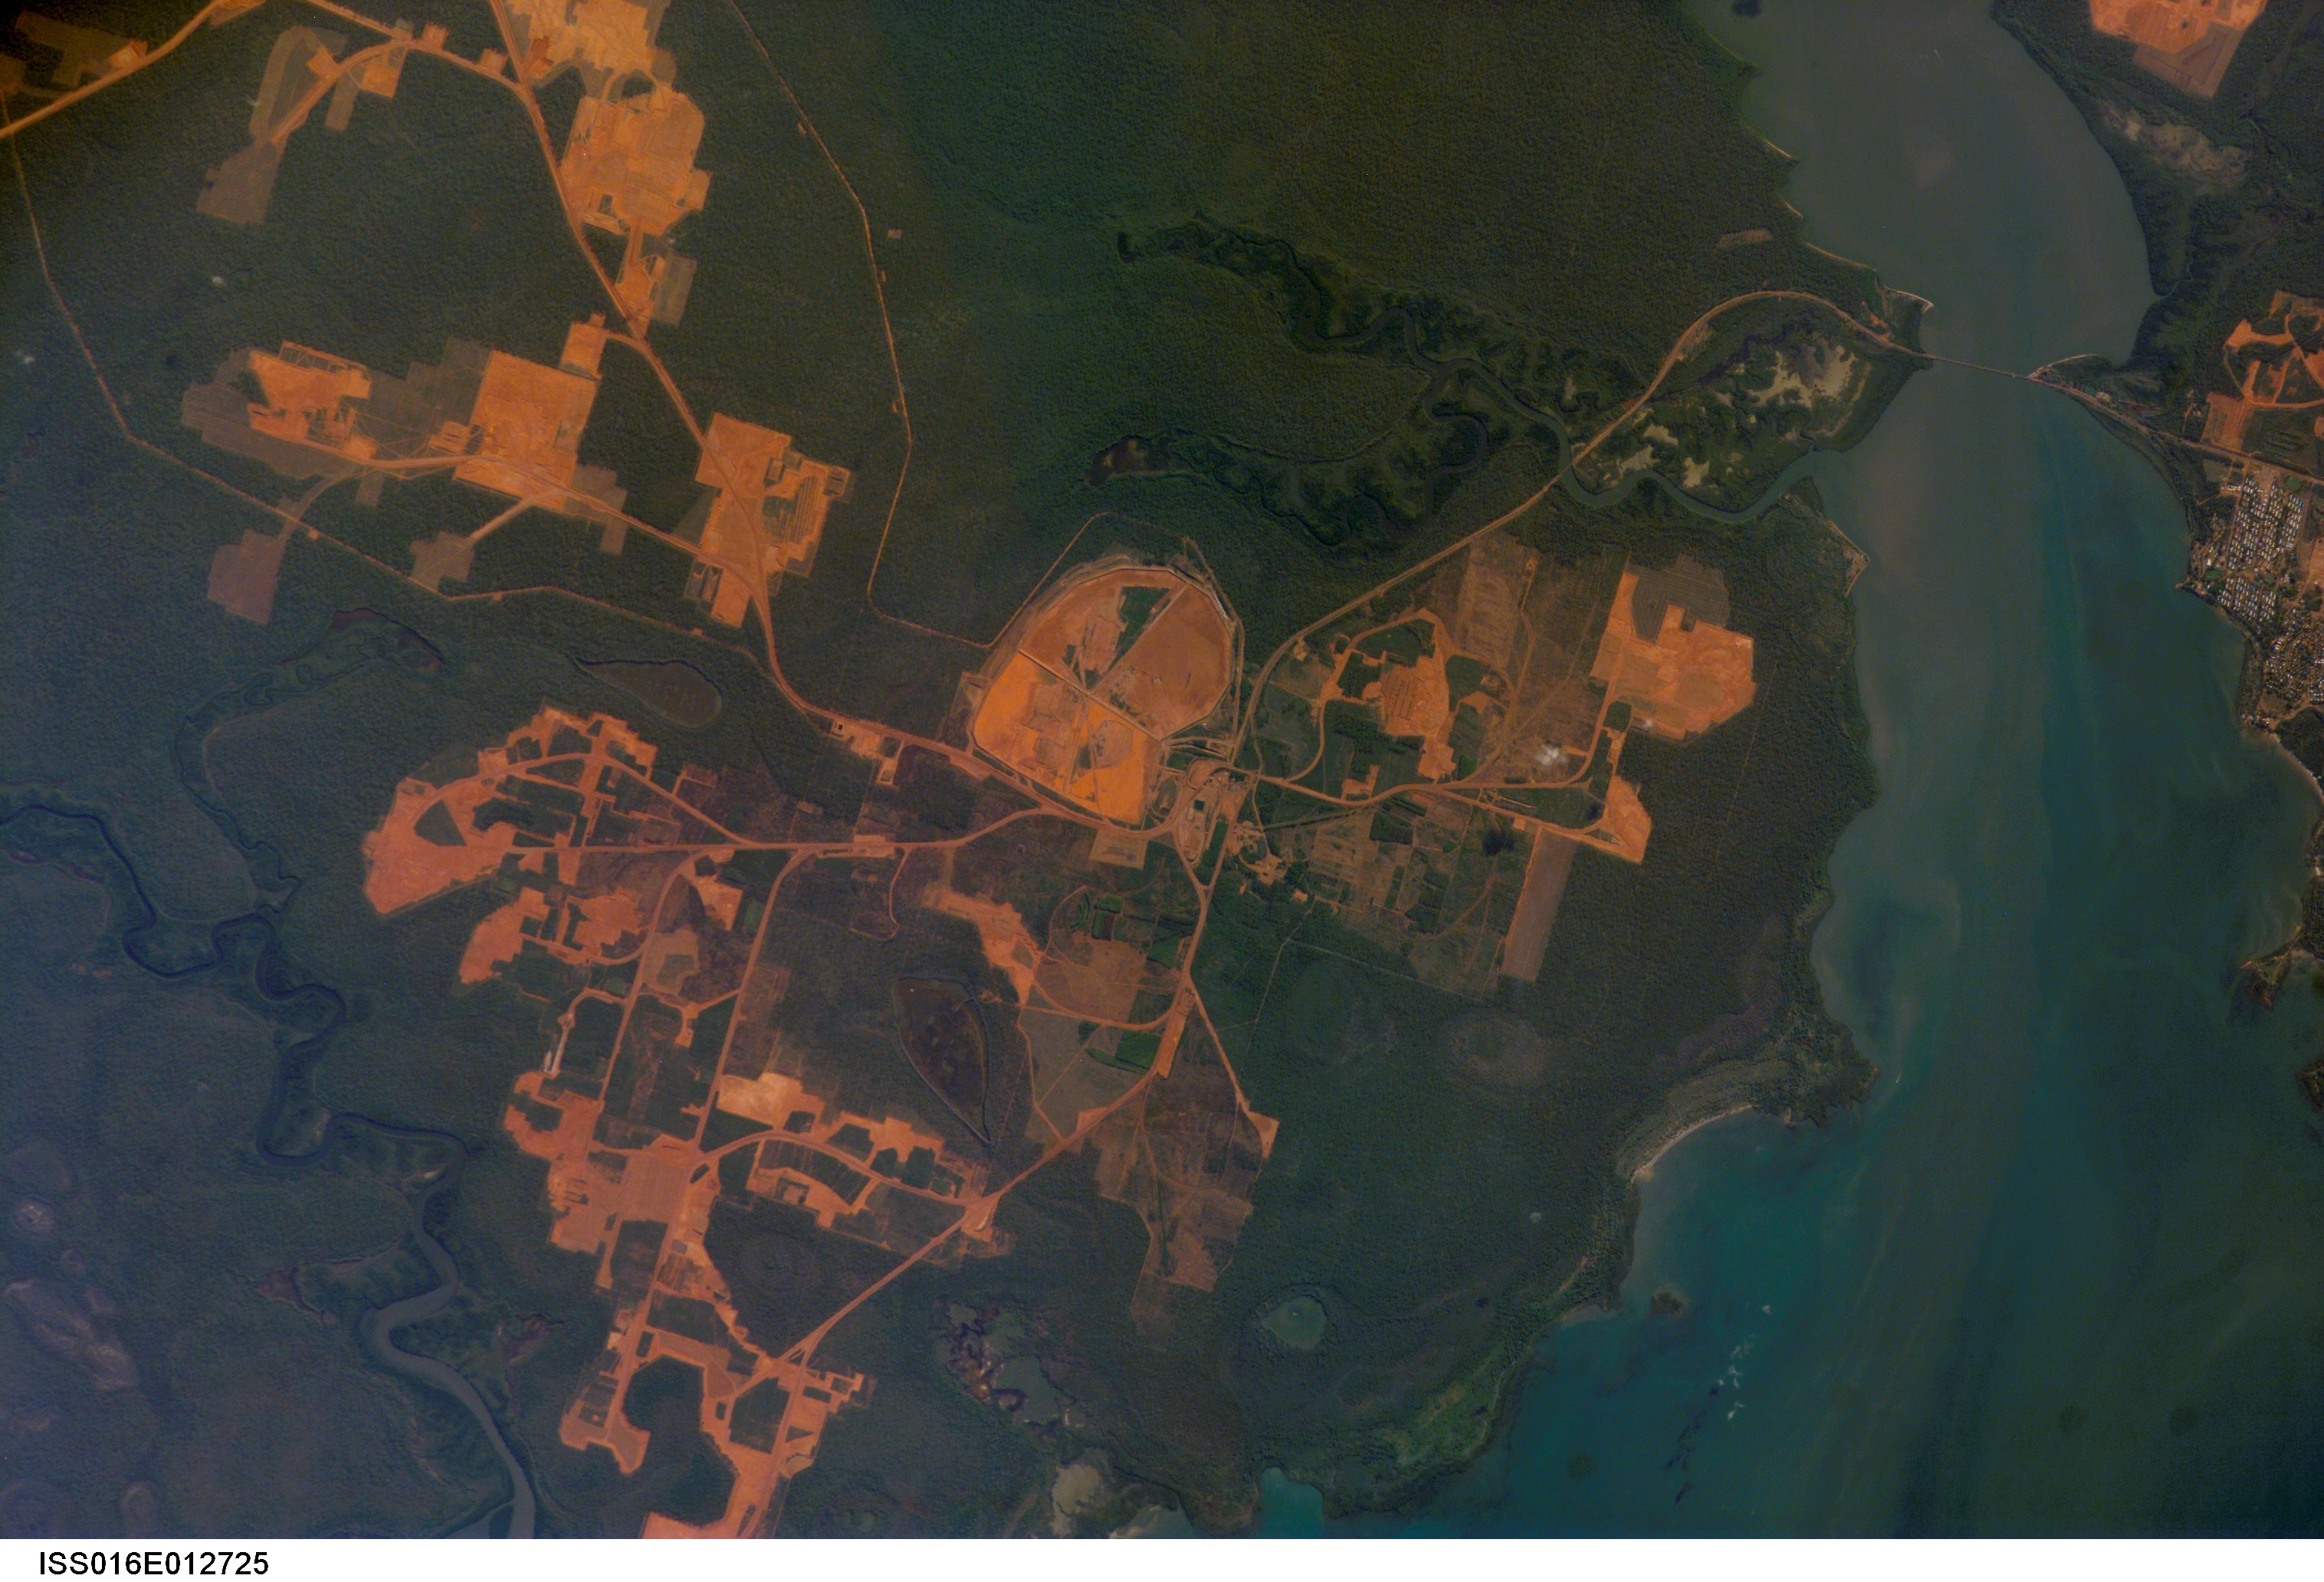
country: AUSTRALIA-Q
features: WEIPA, MINING, MISSION RIVER
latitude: -12.5
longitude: 141.8
